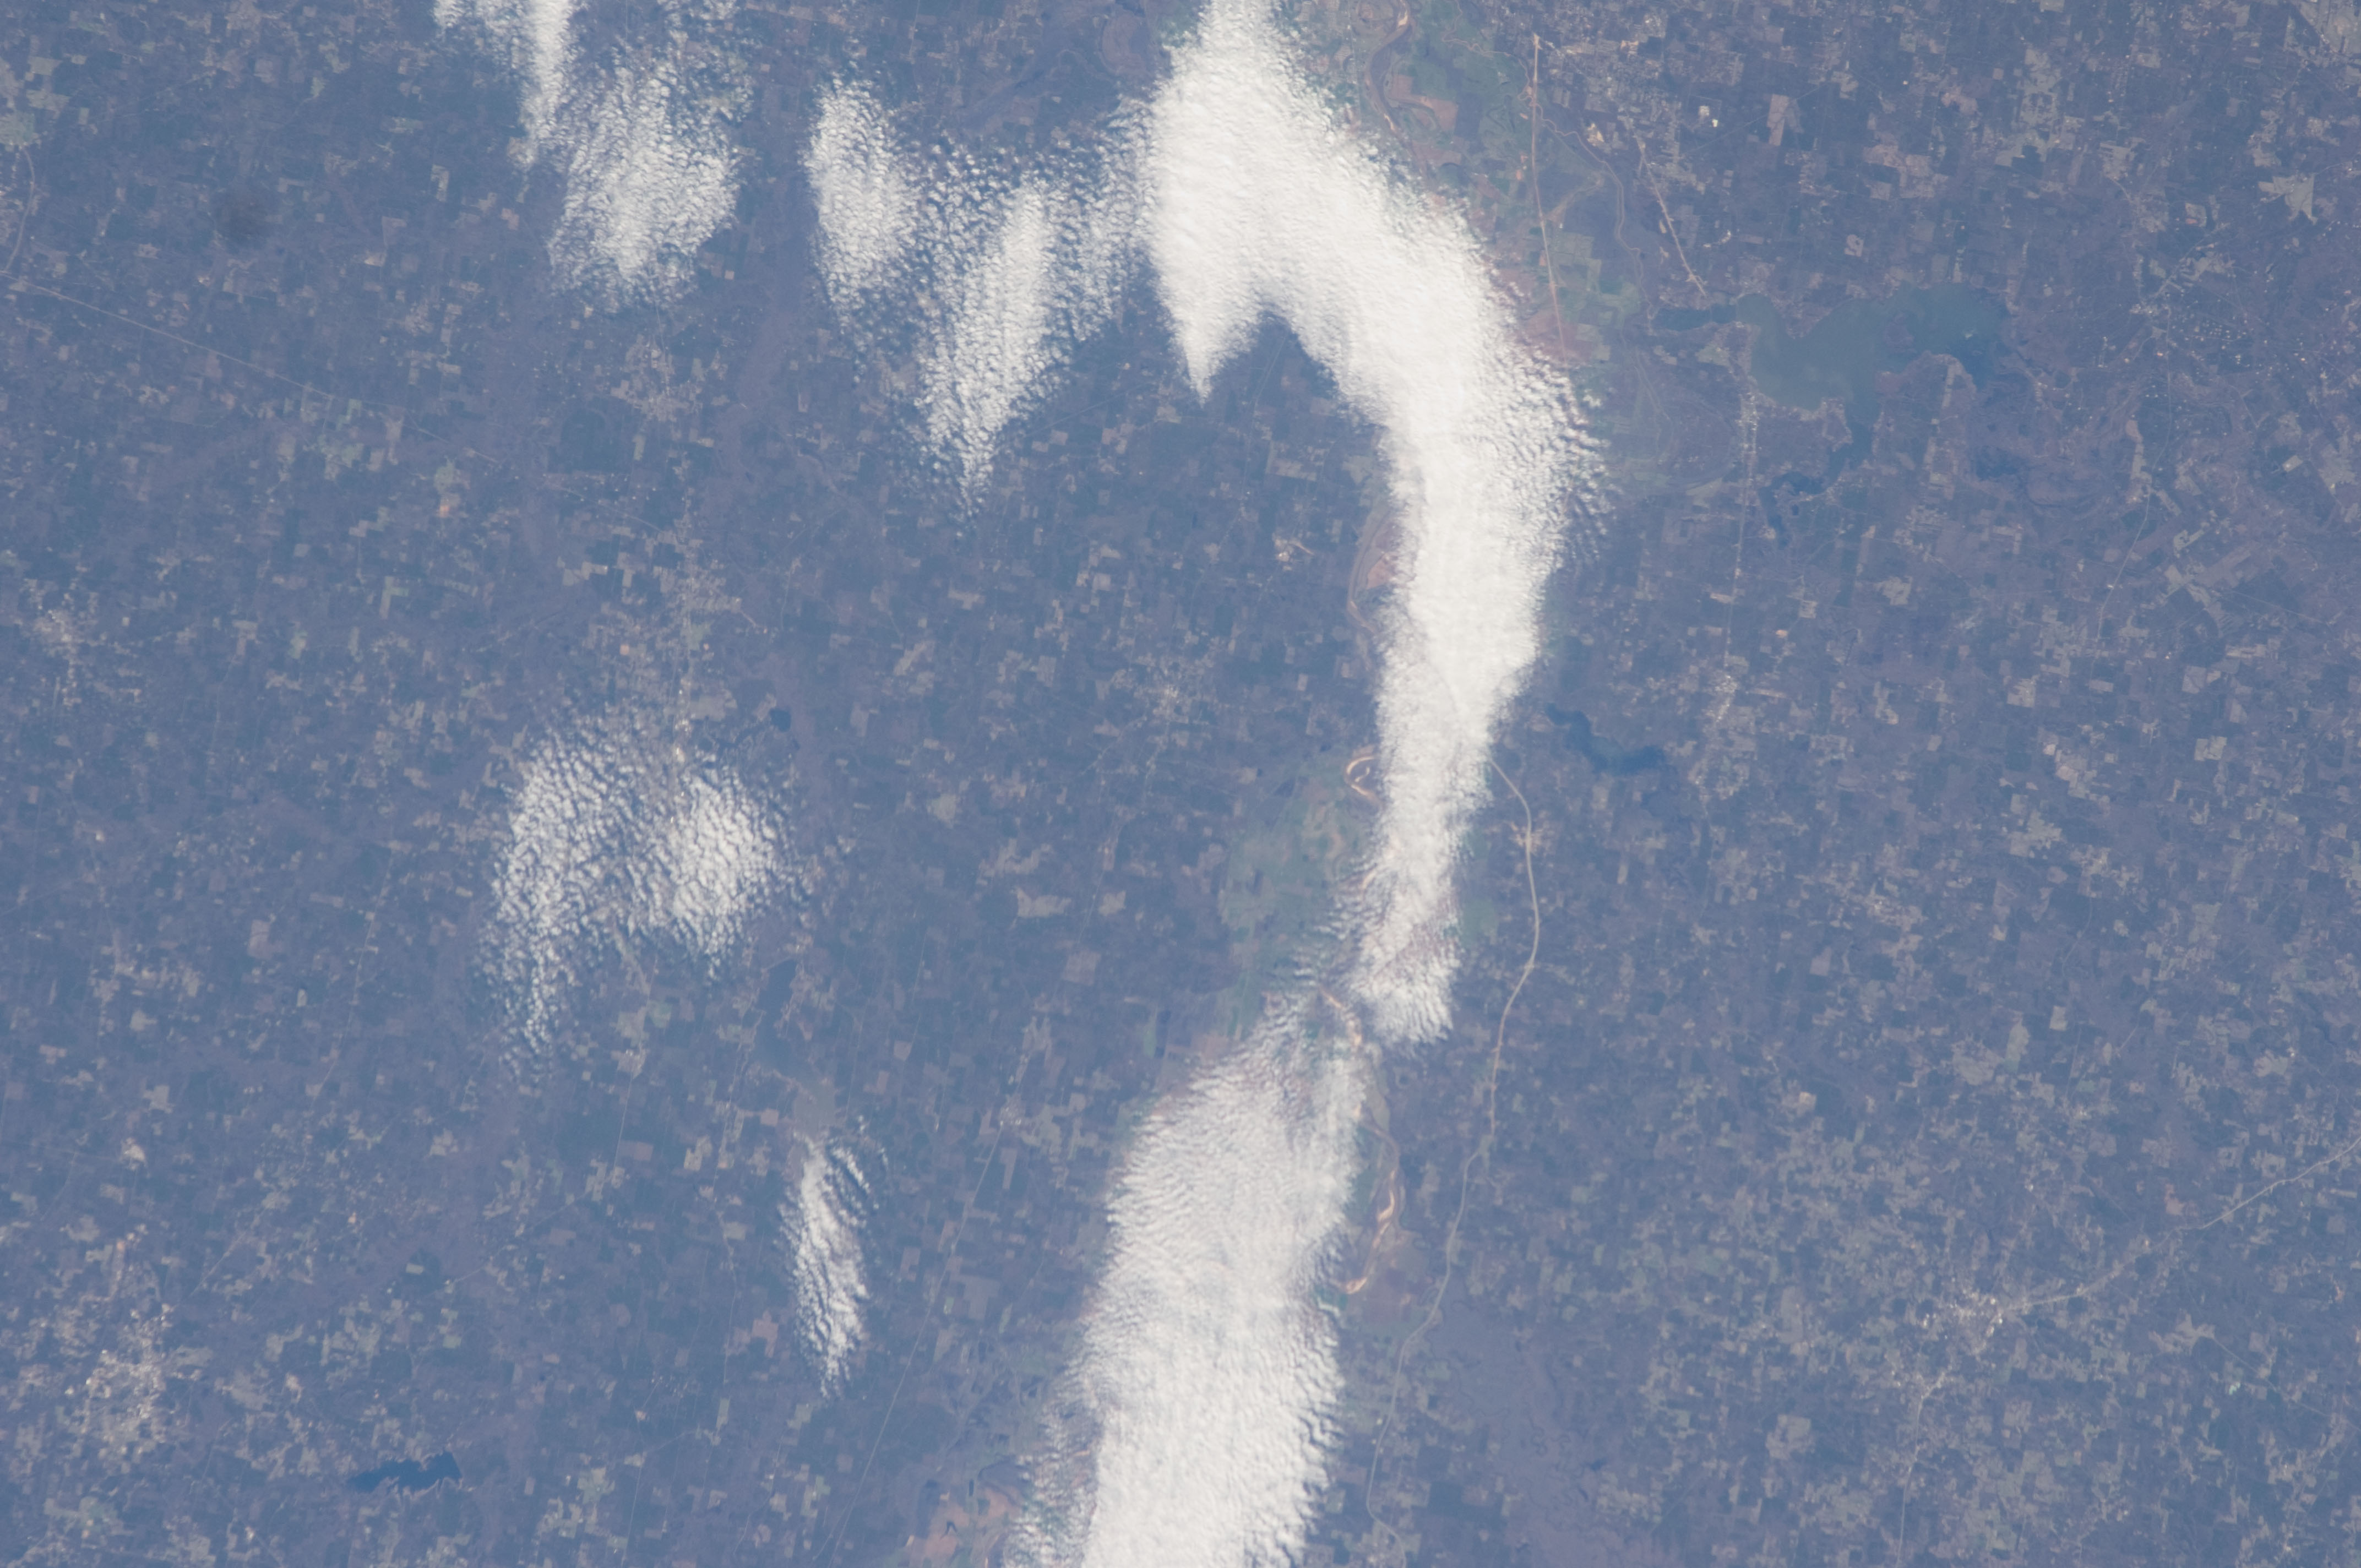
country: USA-LOUISIANA
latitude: 32.8
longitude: -93.7
